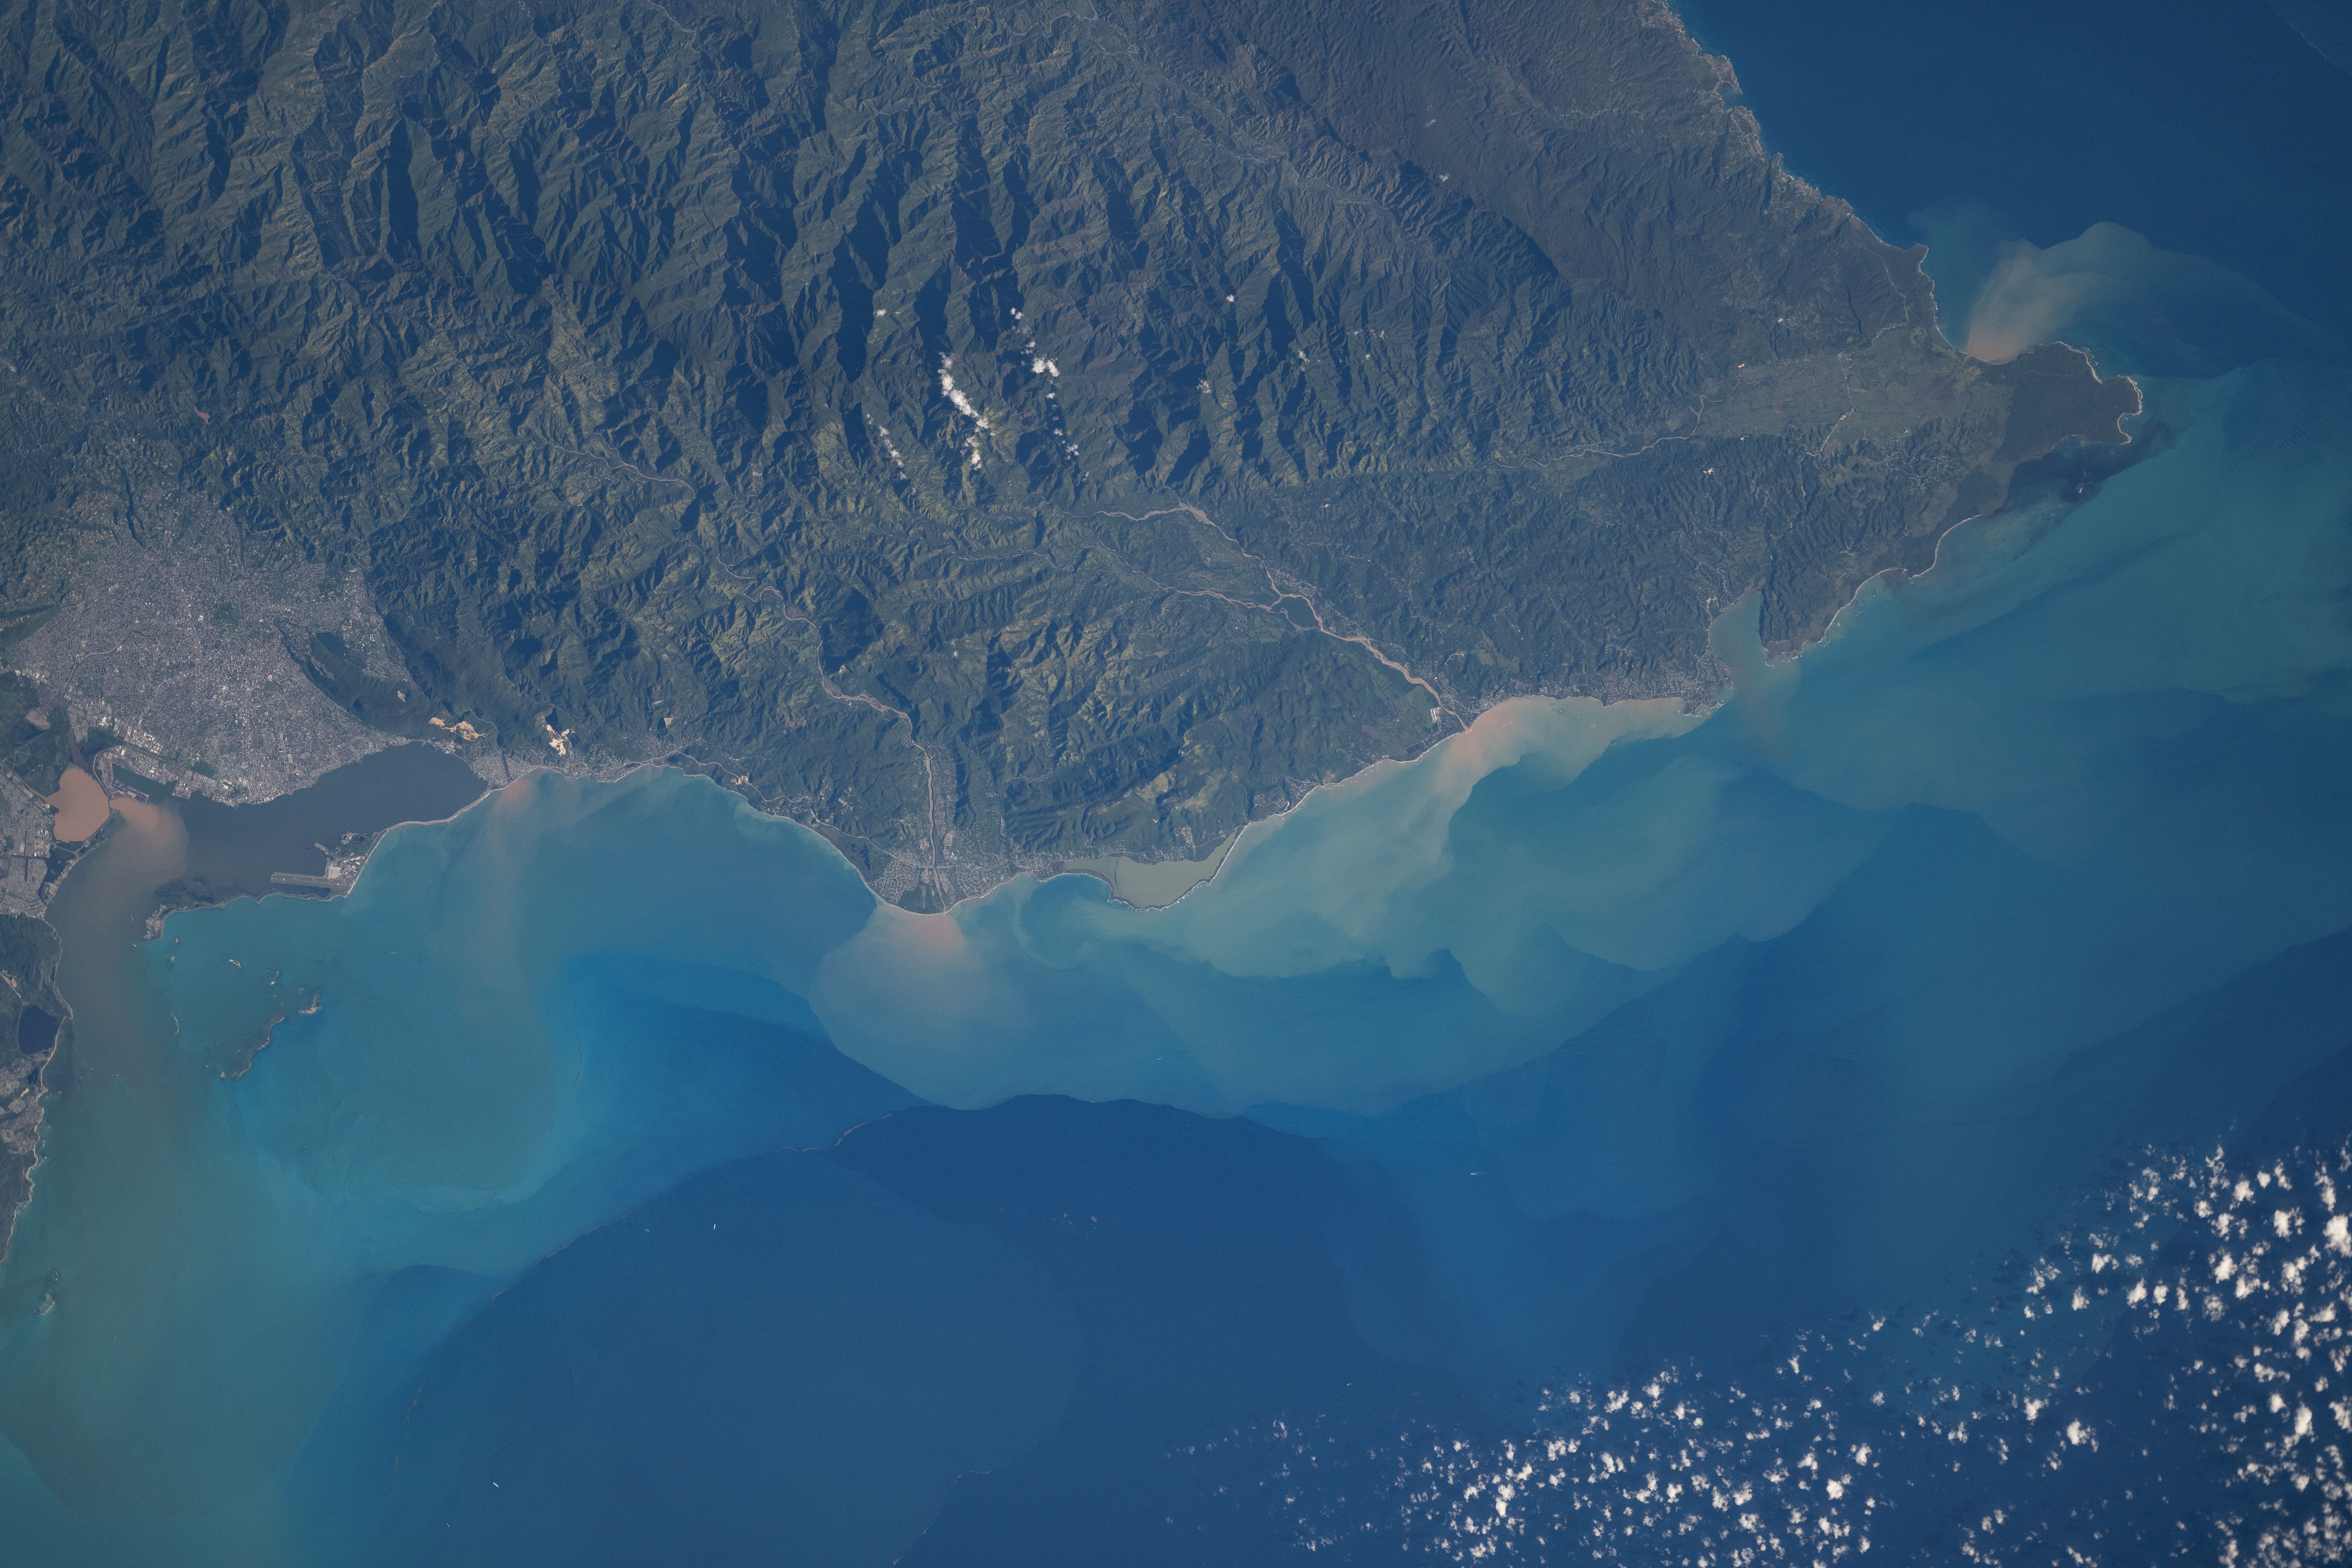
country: JAMAICA
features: CARIBBEAN SEA, KINGSTON, RAE TOWN, HARBOUR VIEW, BULL BAY, GRANTS PEN, ALBION, TALLAHS, PAMPHRET, WHITE HORSES, MORANT BAY, PORT MORANT, GOLDEN GROVE, MOORE TOWN, HAGLEY GAP, SEAFORTH, CENTRAL JAMAICA, CENTRAL MOUNTAINS, COAST, COASTAL AREA, COASTLINE, EASTERN JAMAICA
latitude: 17.9
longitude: -76.5
